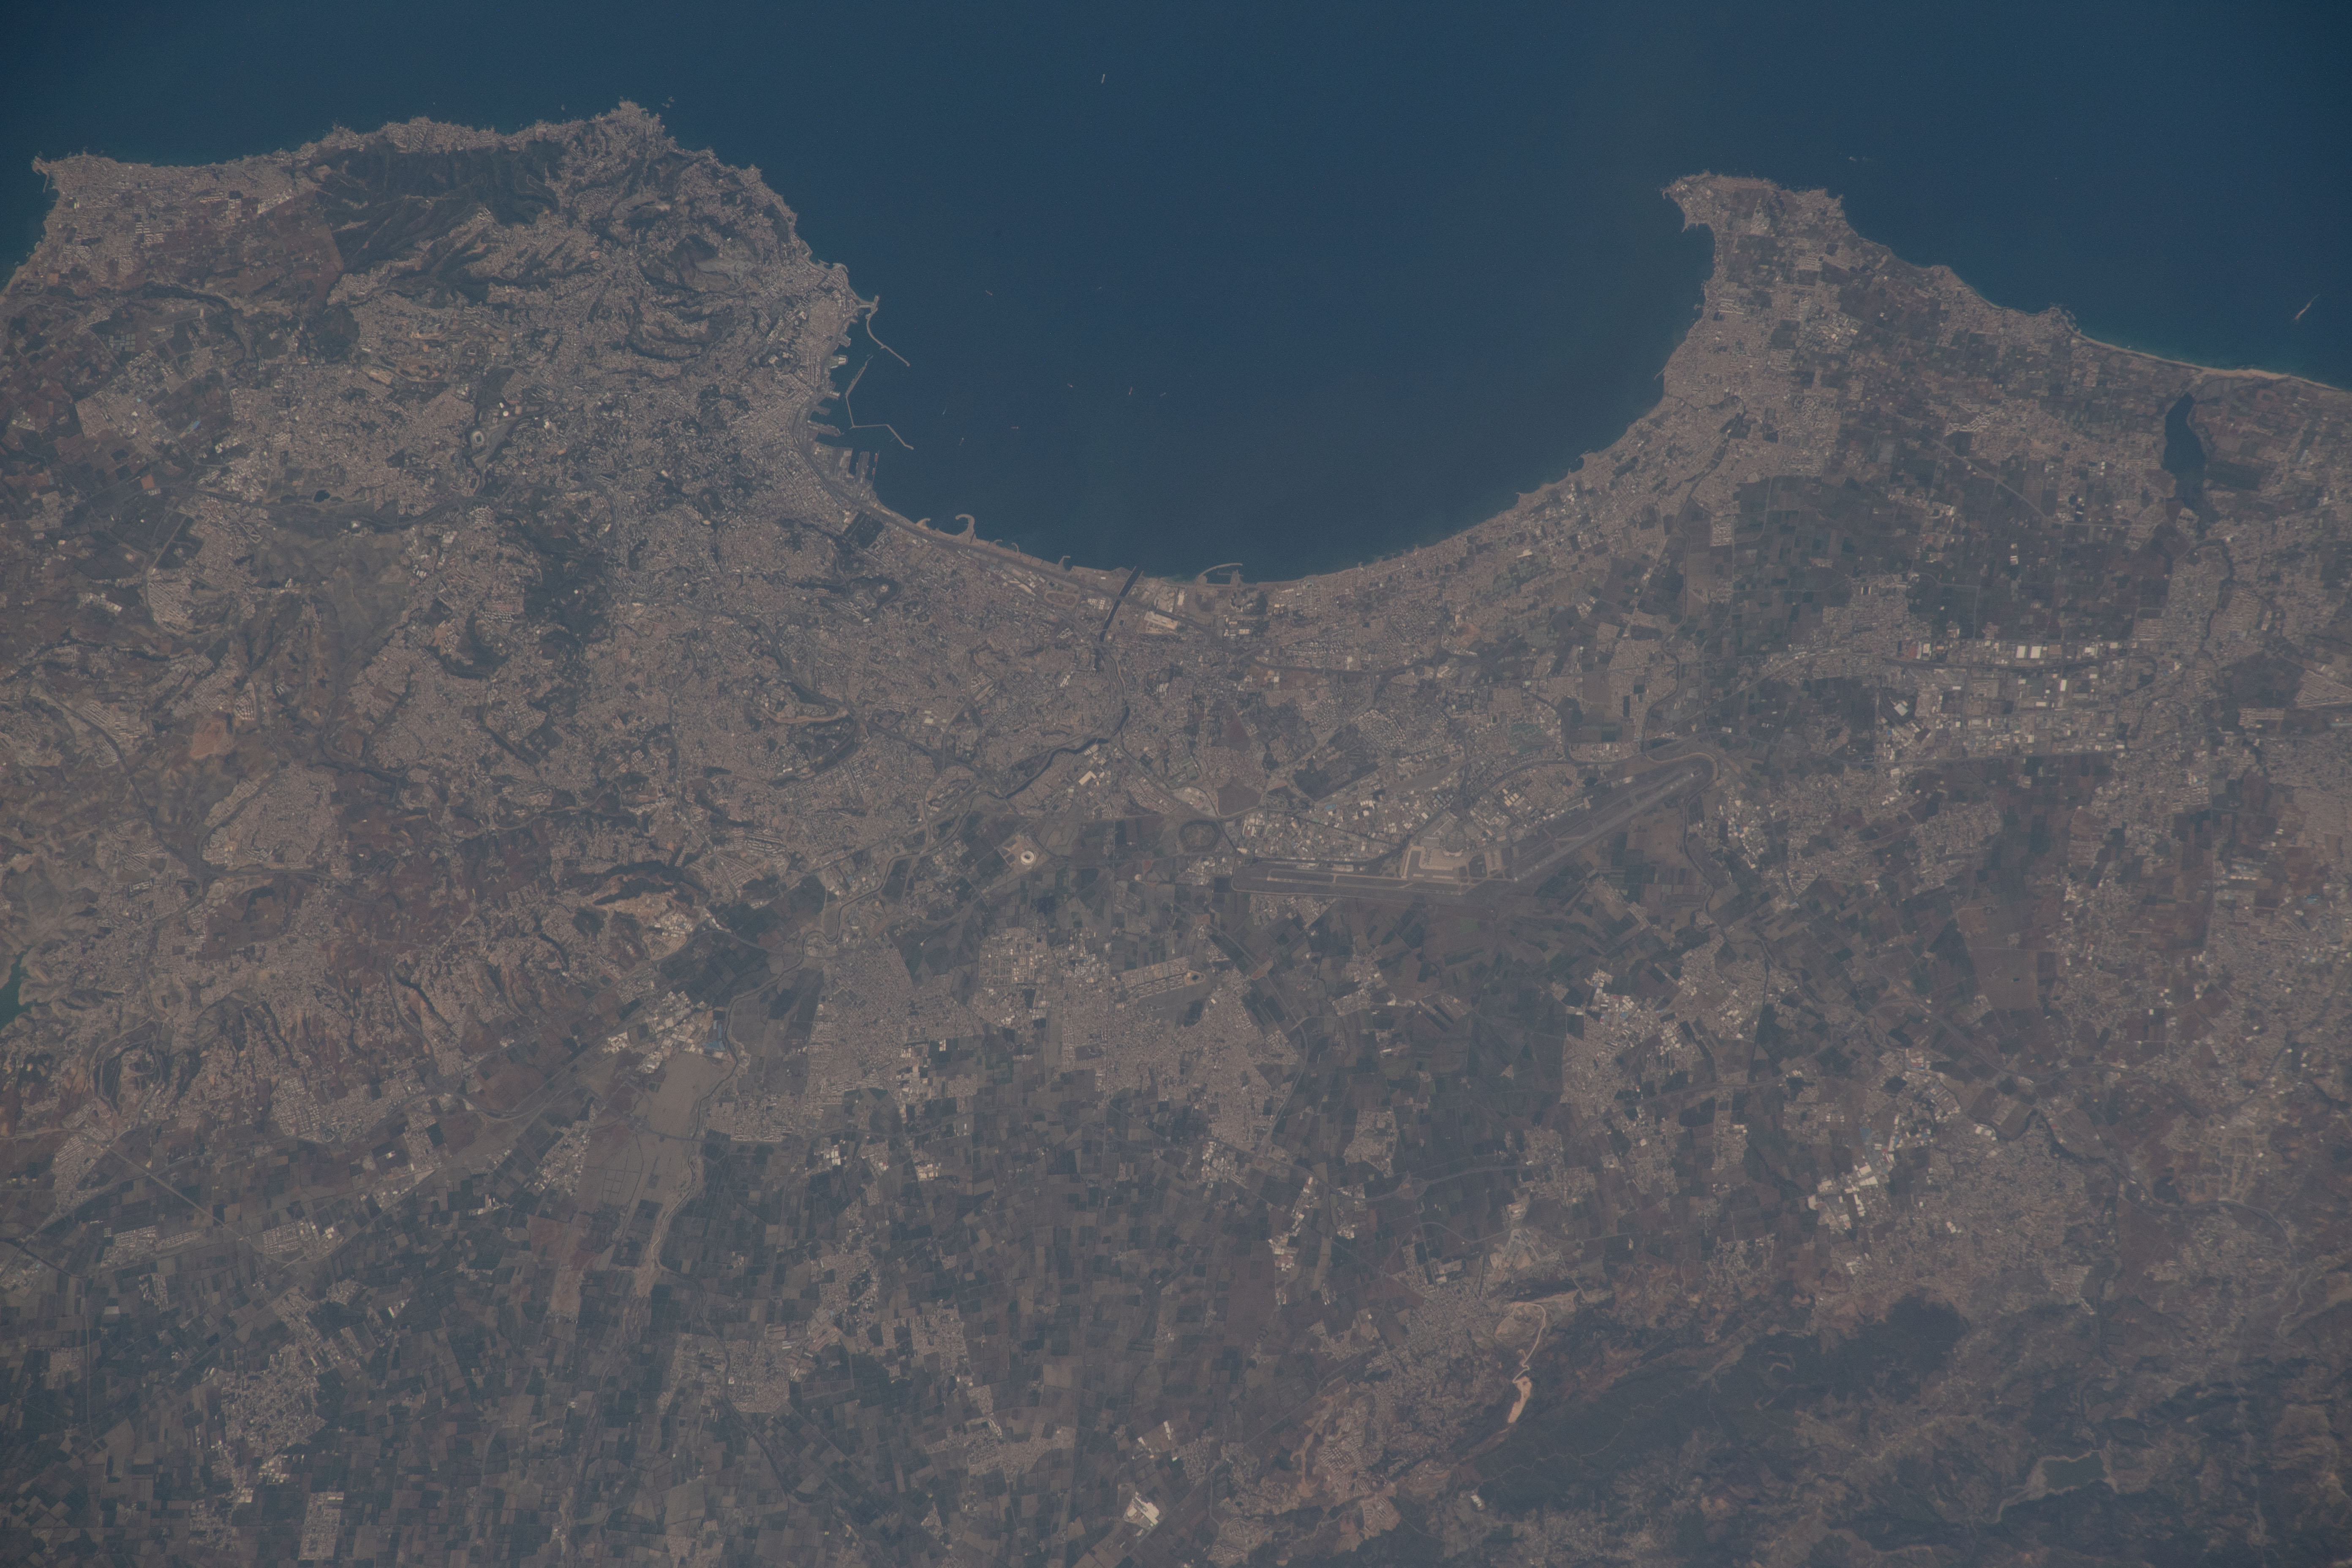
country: ALGERIA
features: BAY OF ALGIERS, CITY OF ALGIERS
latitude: 36.7
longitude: 3.1
